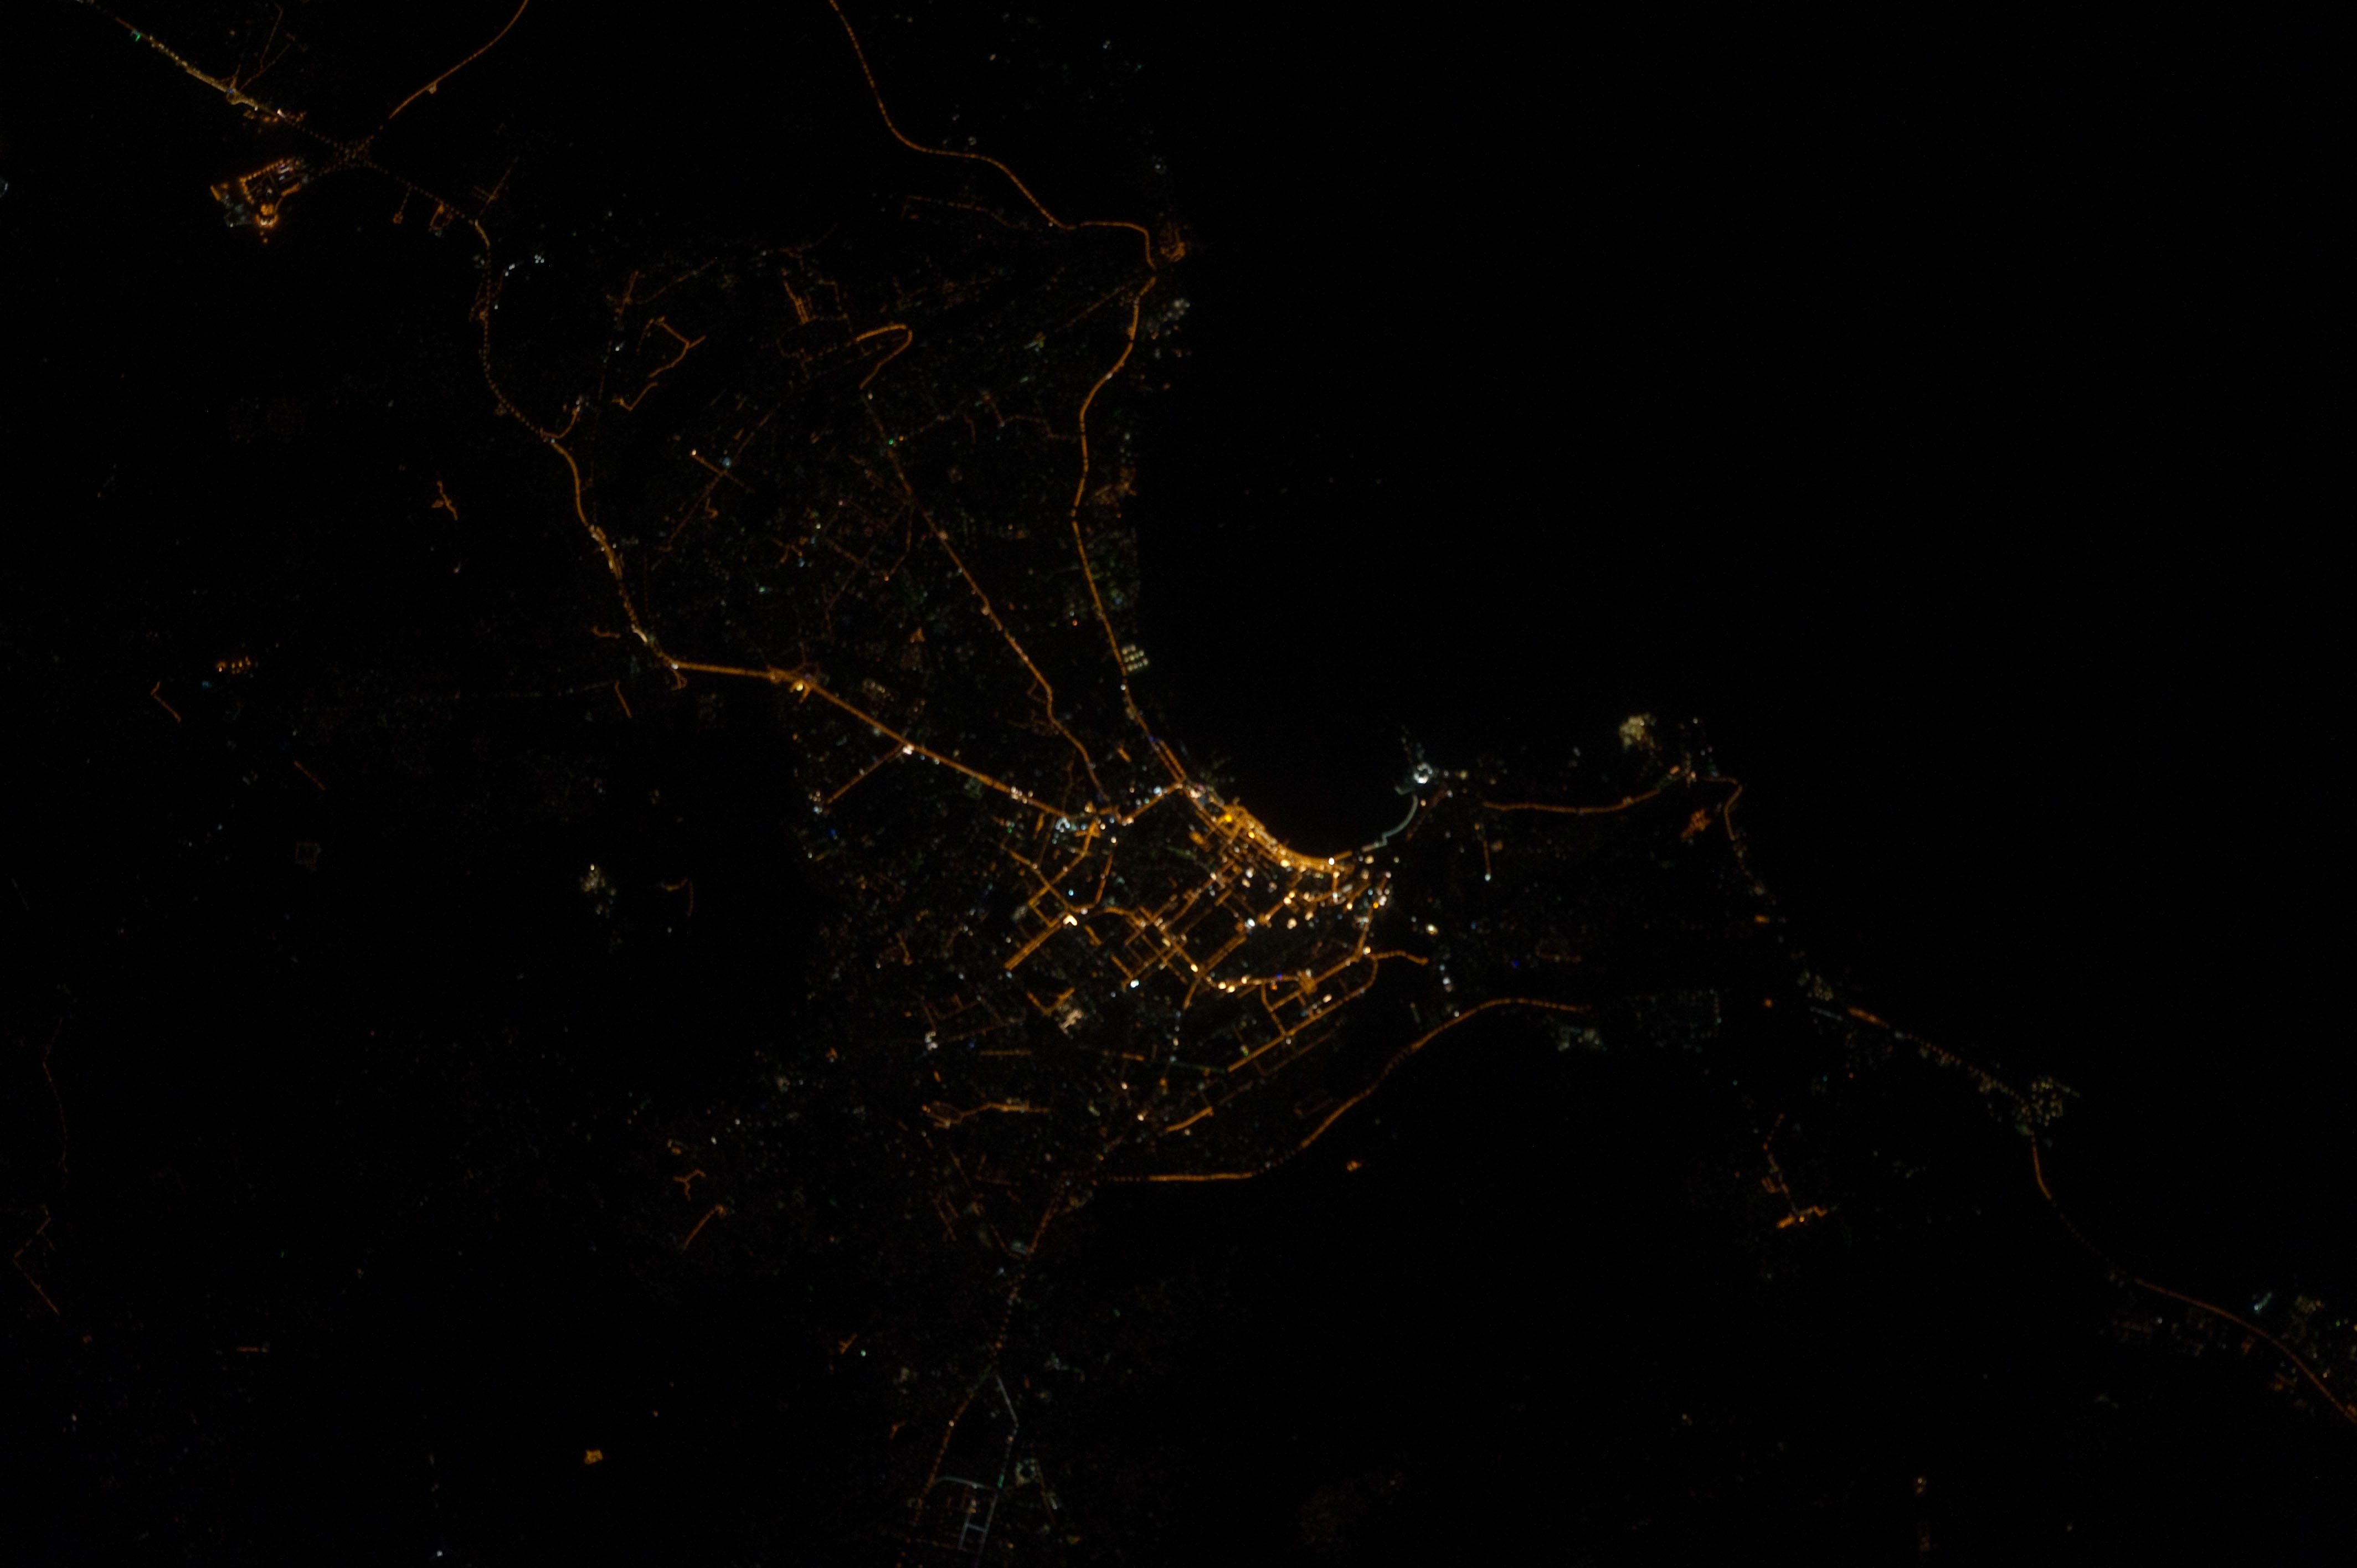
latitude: 40.4
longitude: 49.8
